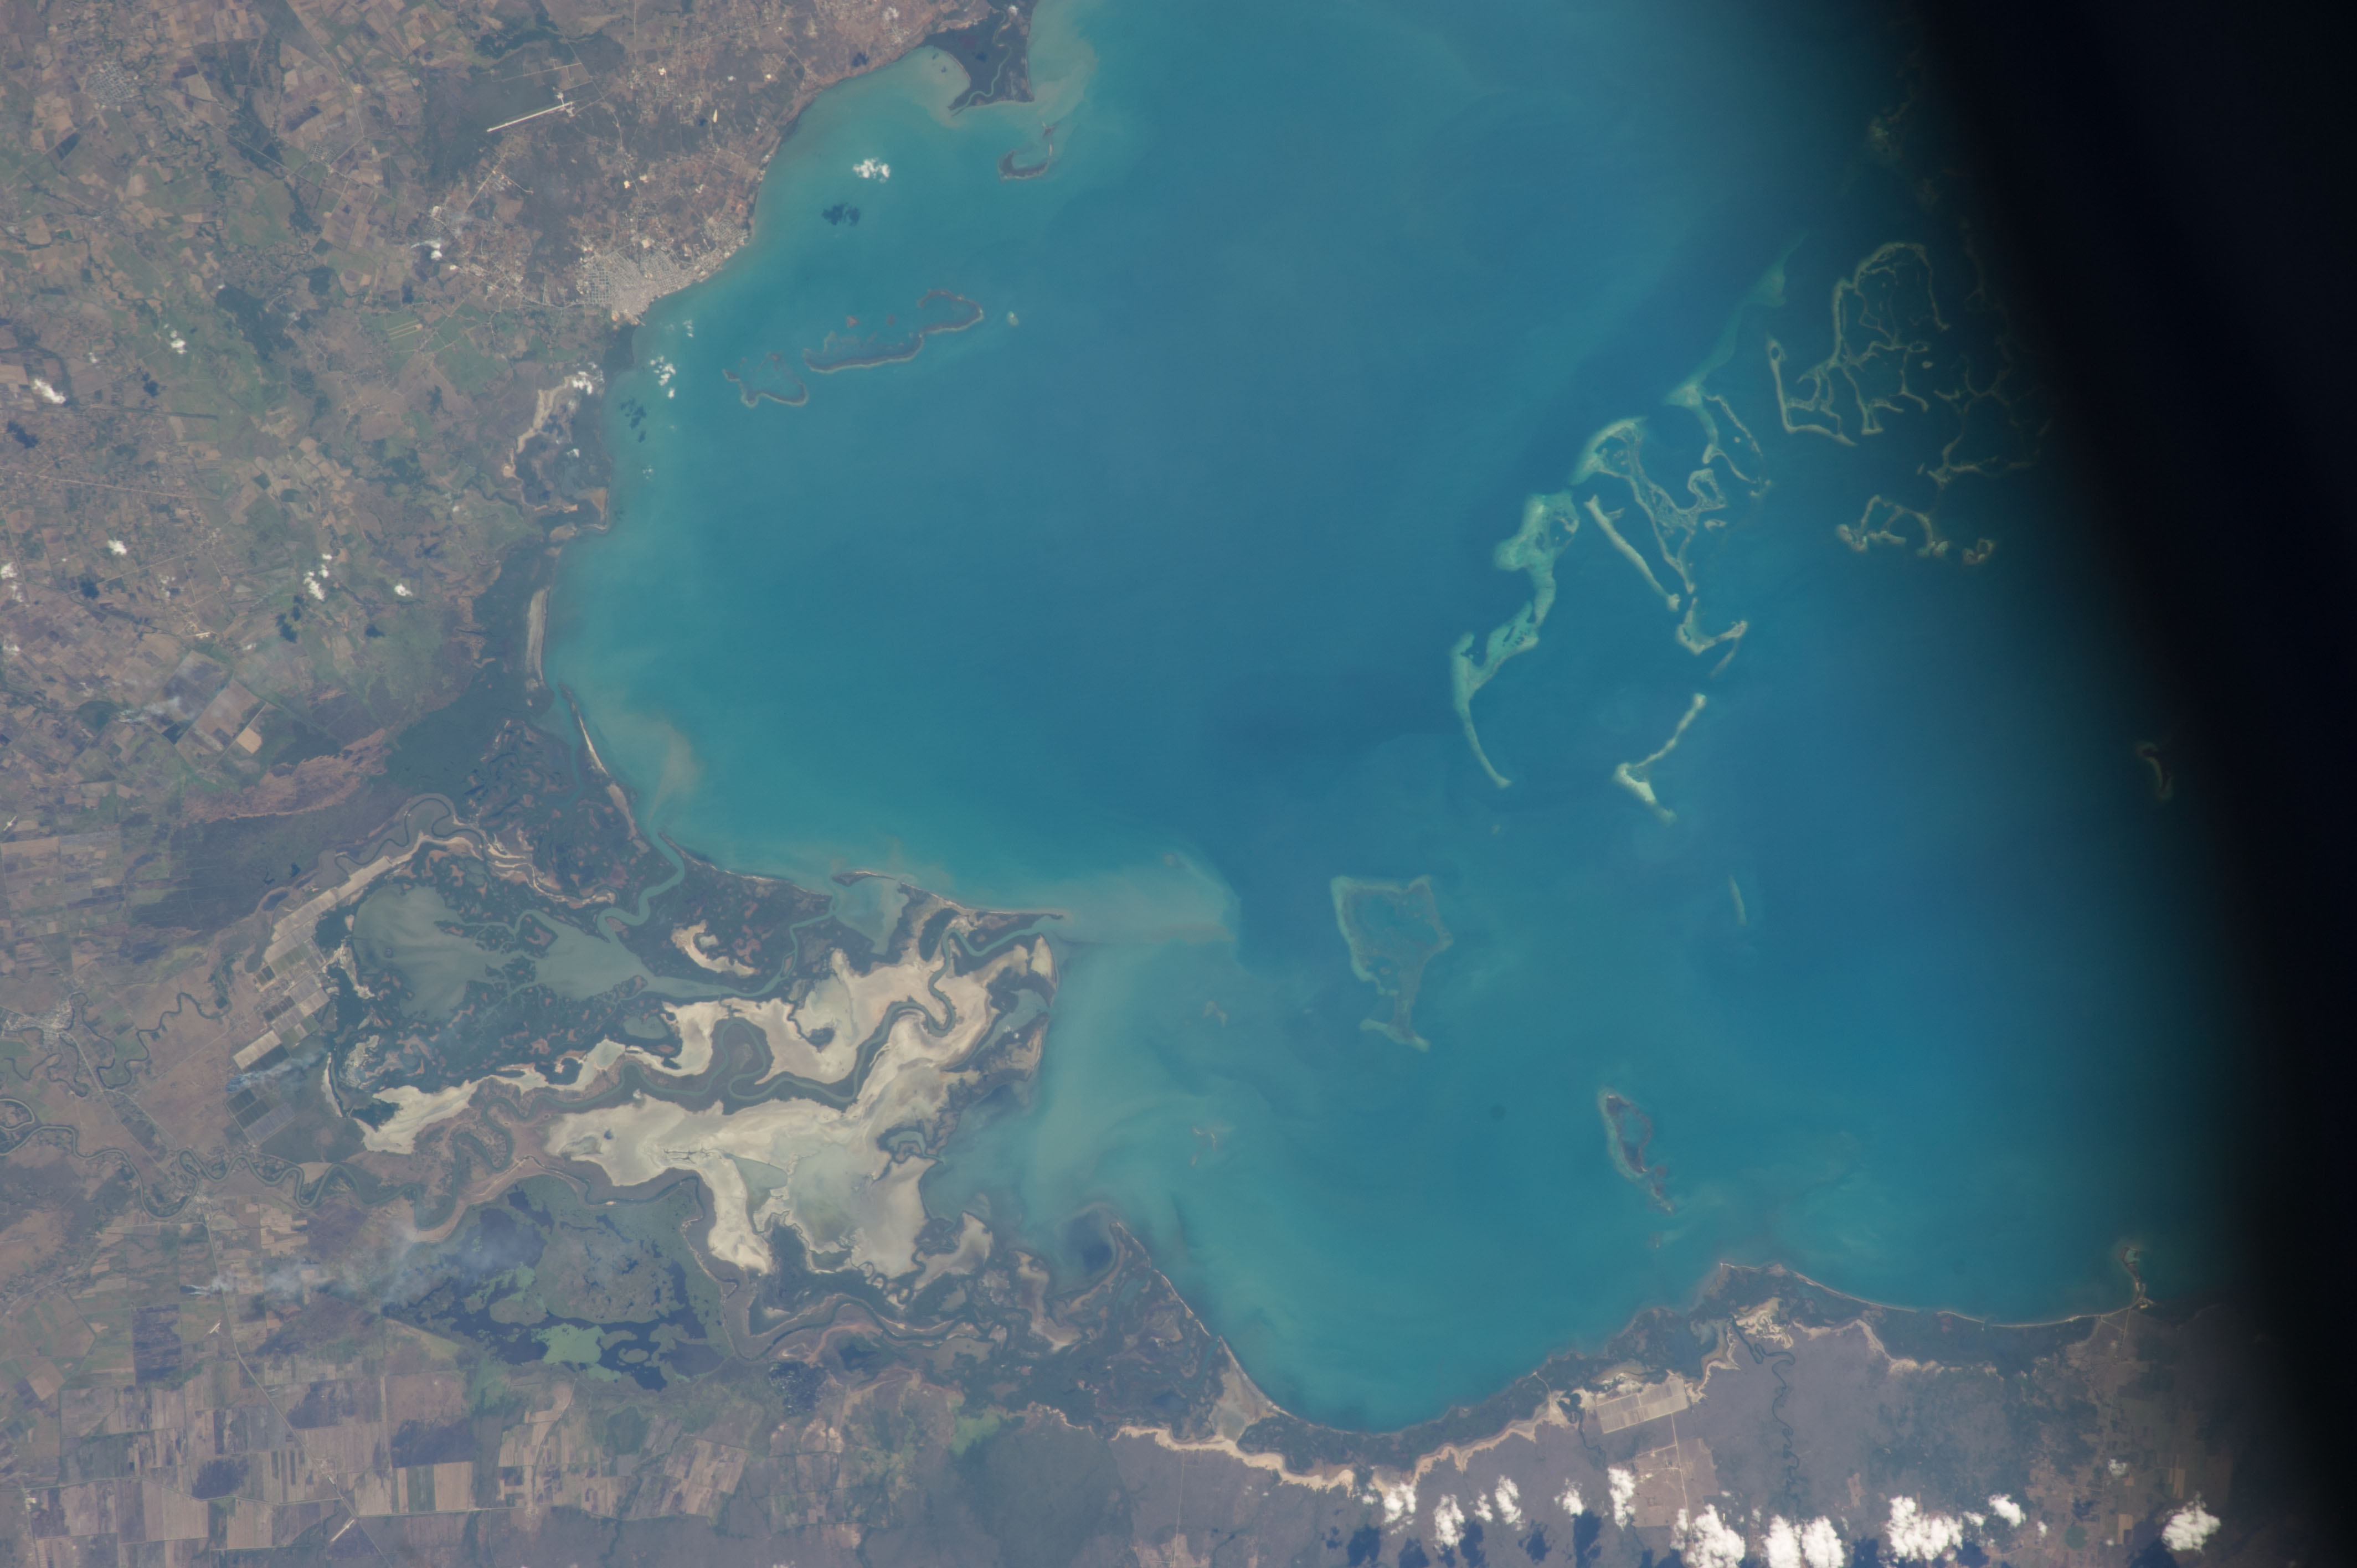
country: CUBA
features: EASTERN SHORE OF GULF OF GUACANAYABO, MANZANILLO
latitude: 20.5
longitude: -77.4
